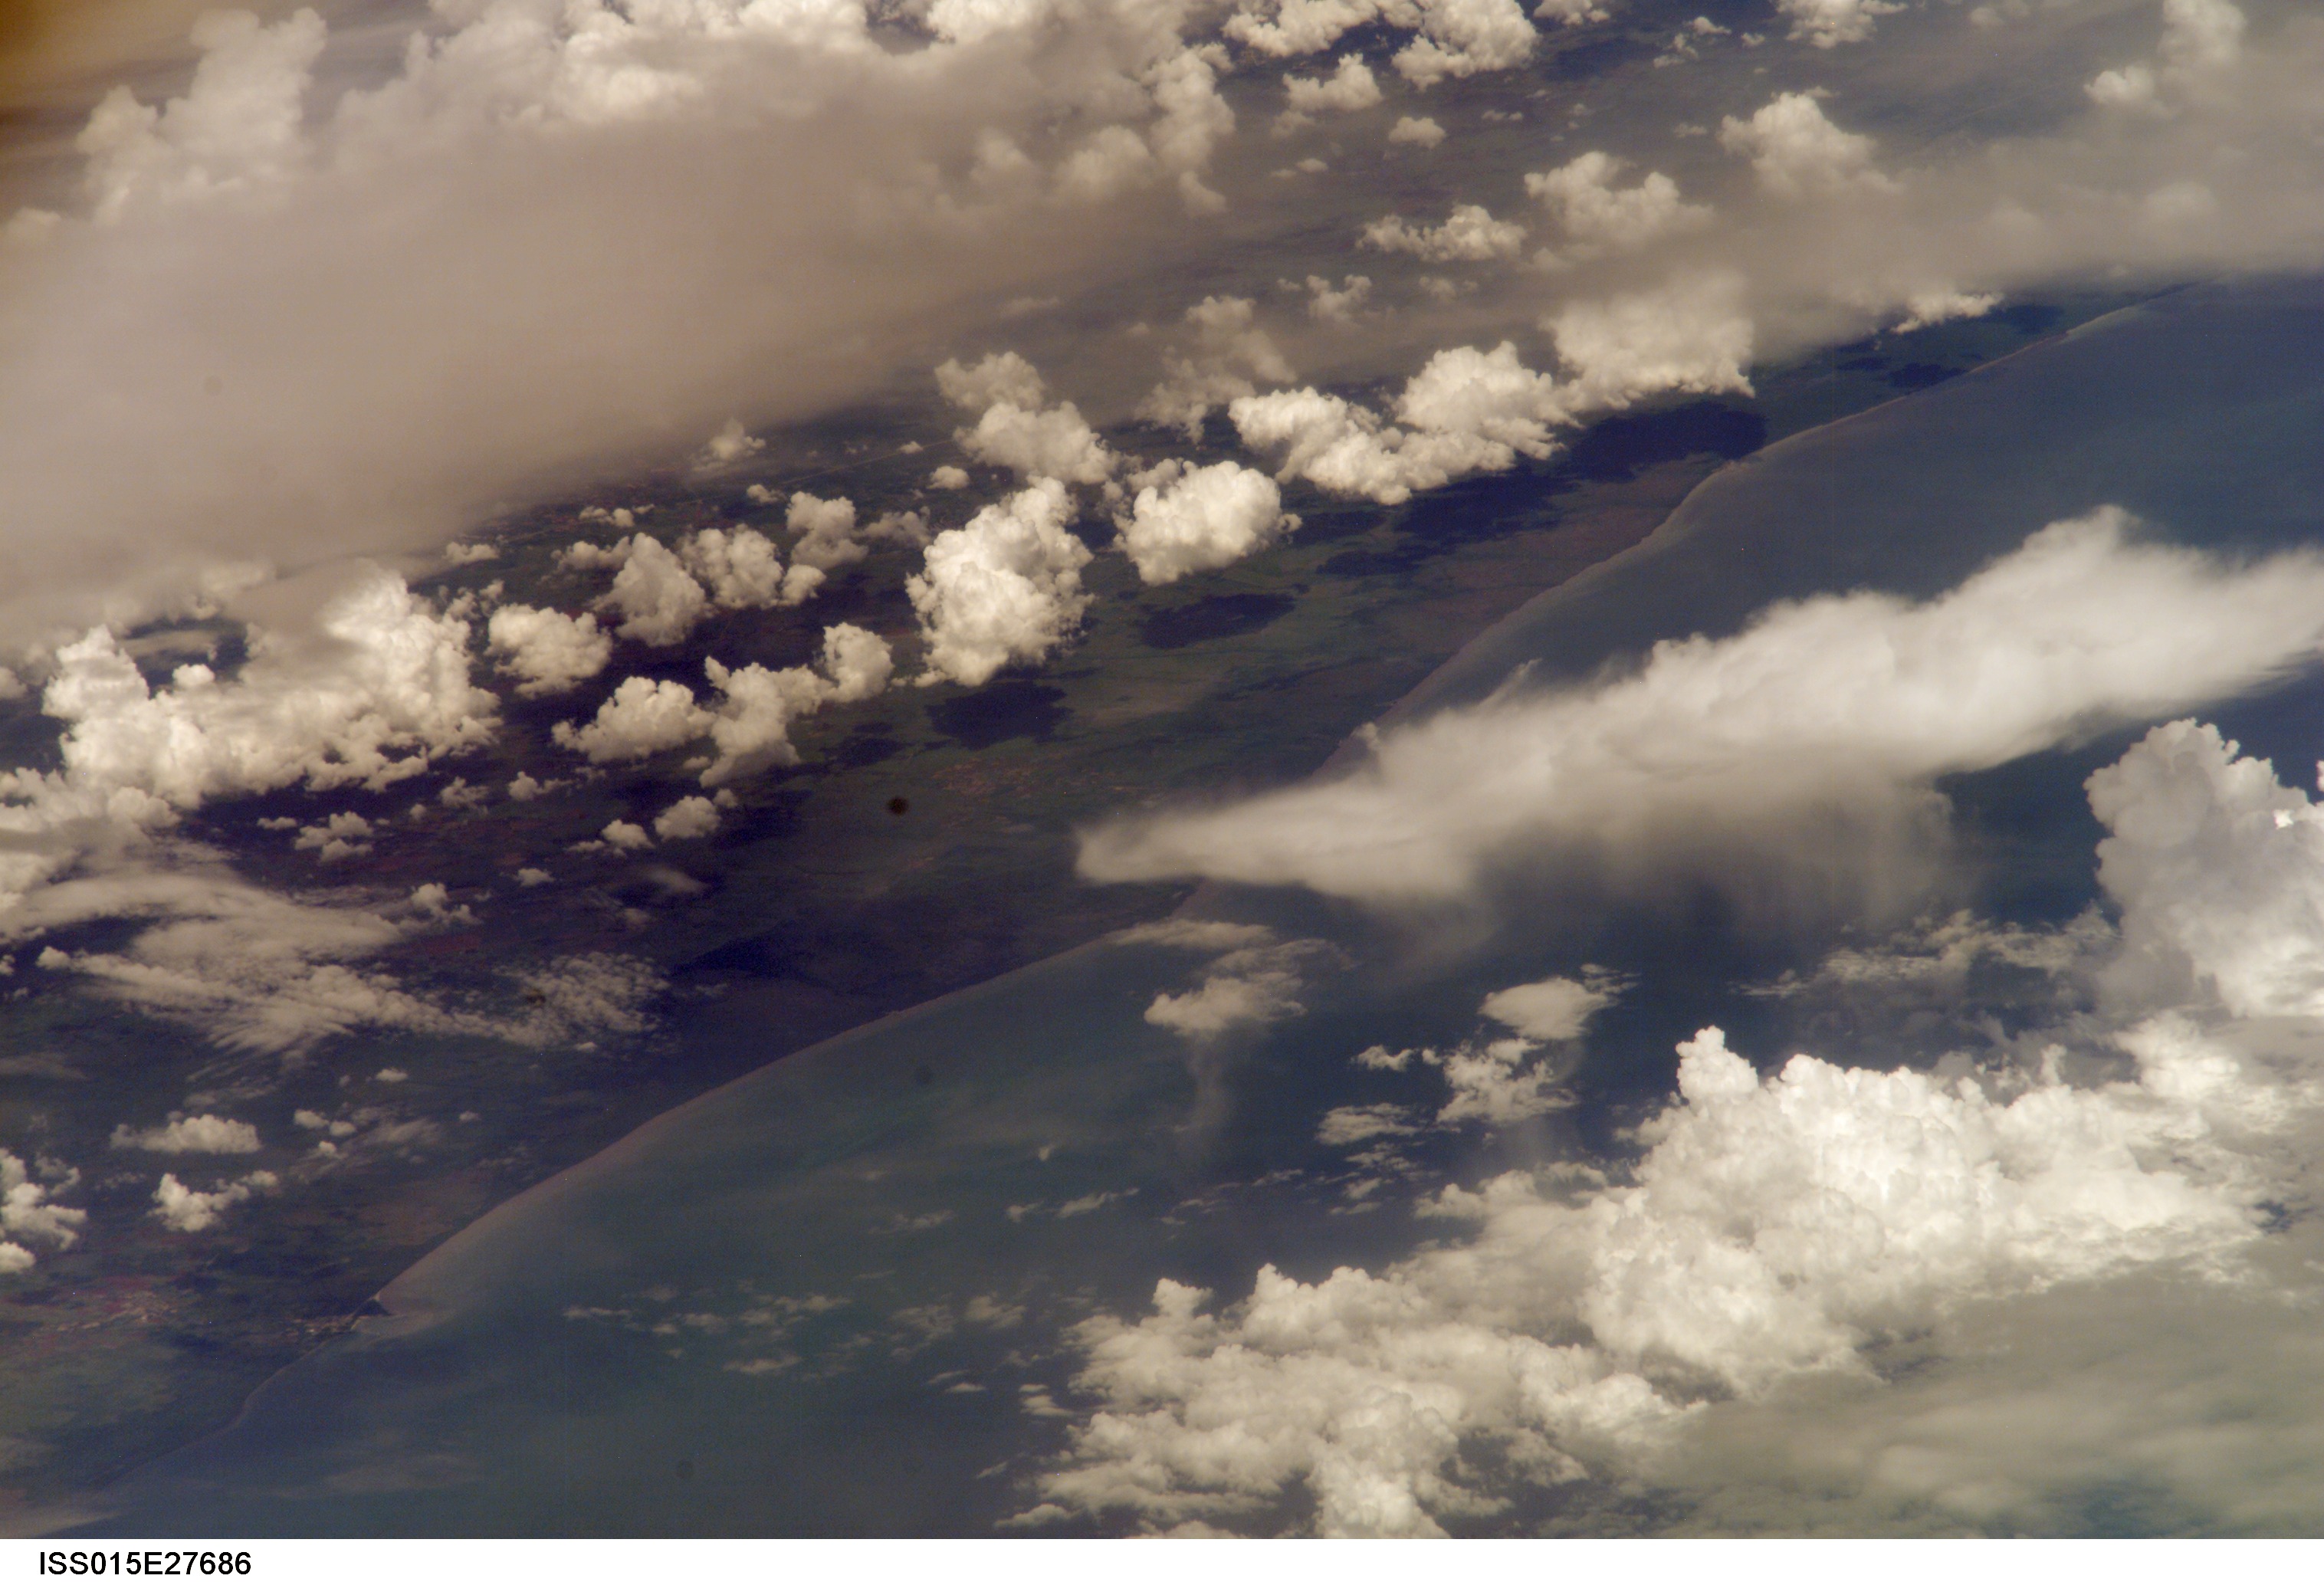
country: CUBA
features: COAST, G. OF BATABANO
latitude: 22.7
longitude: -82.1
